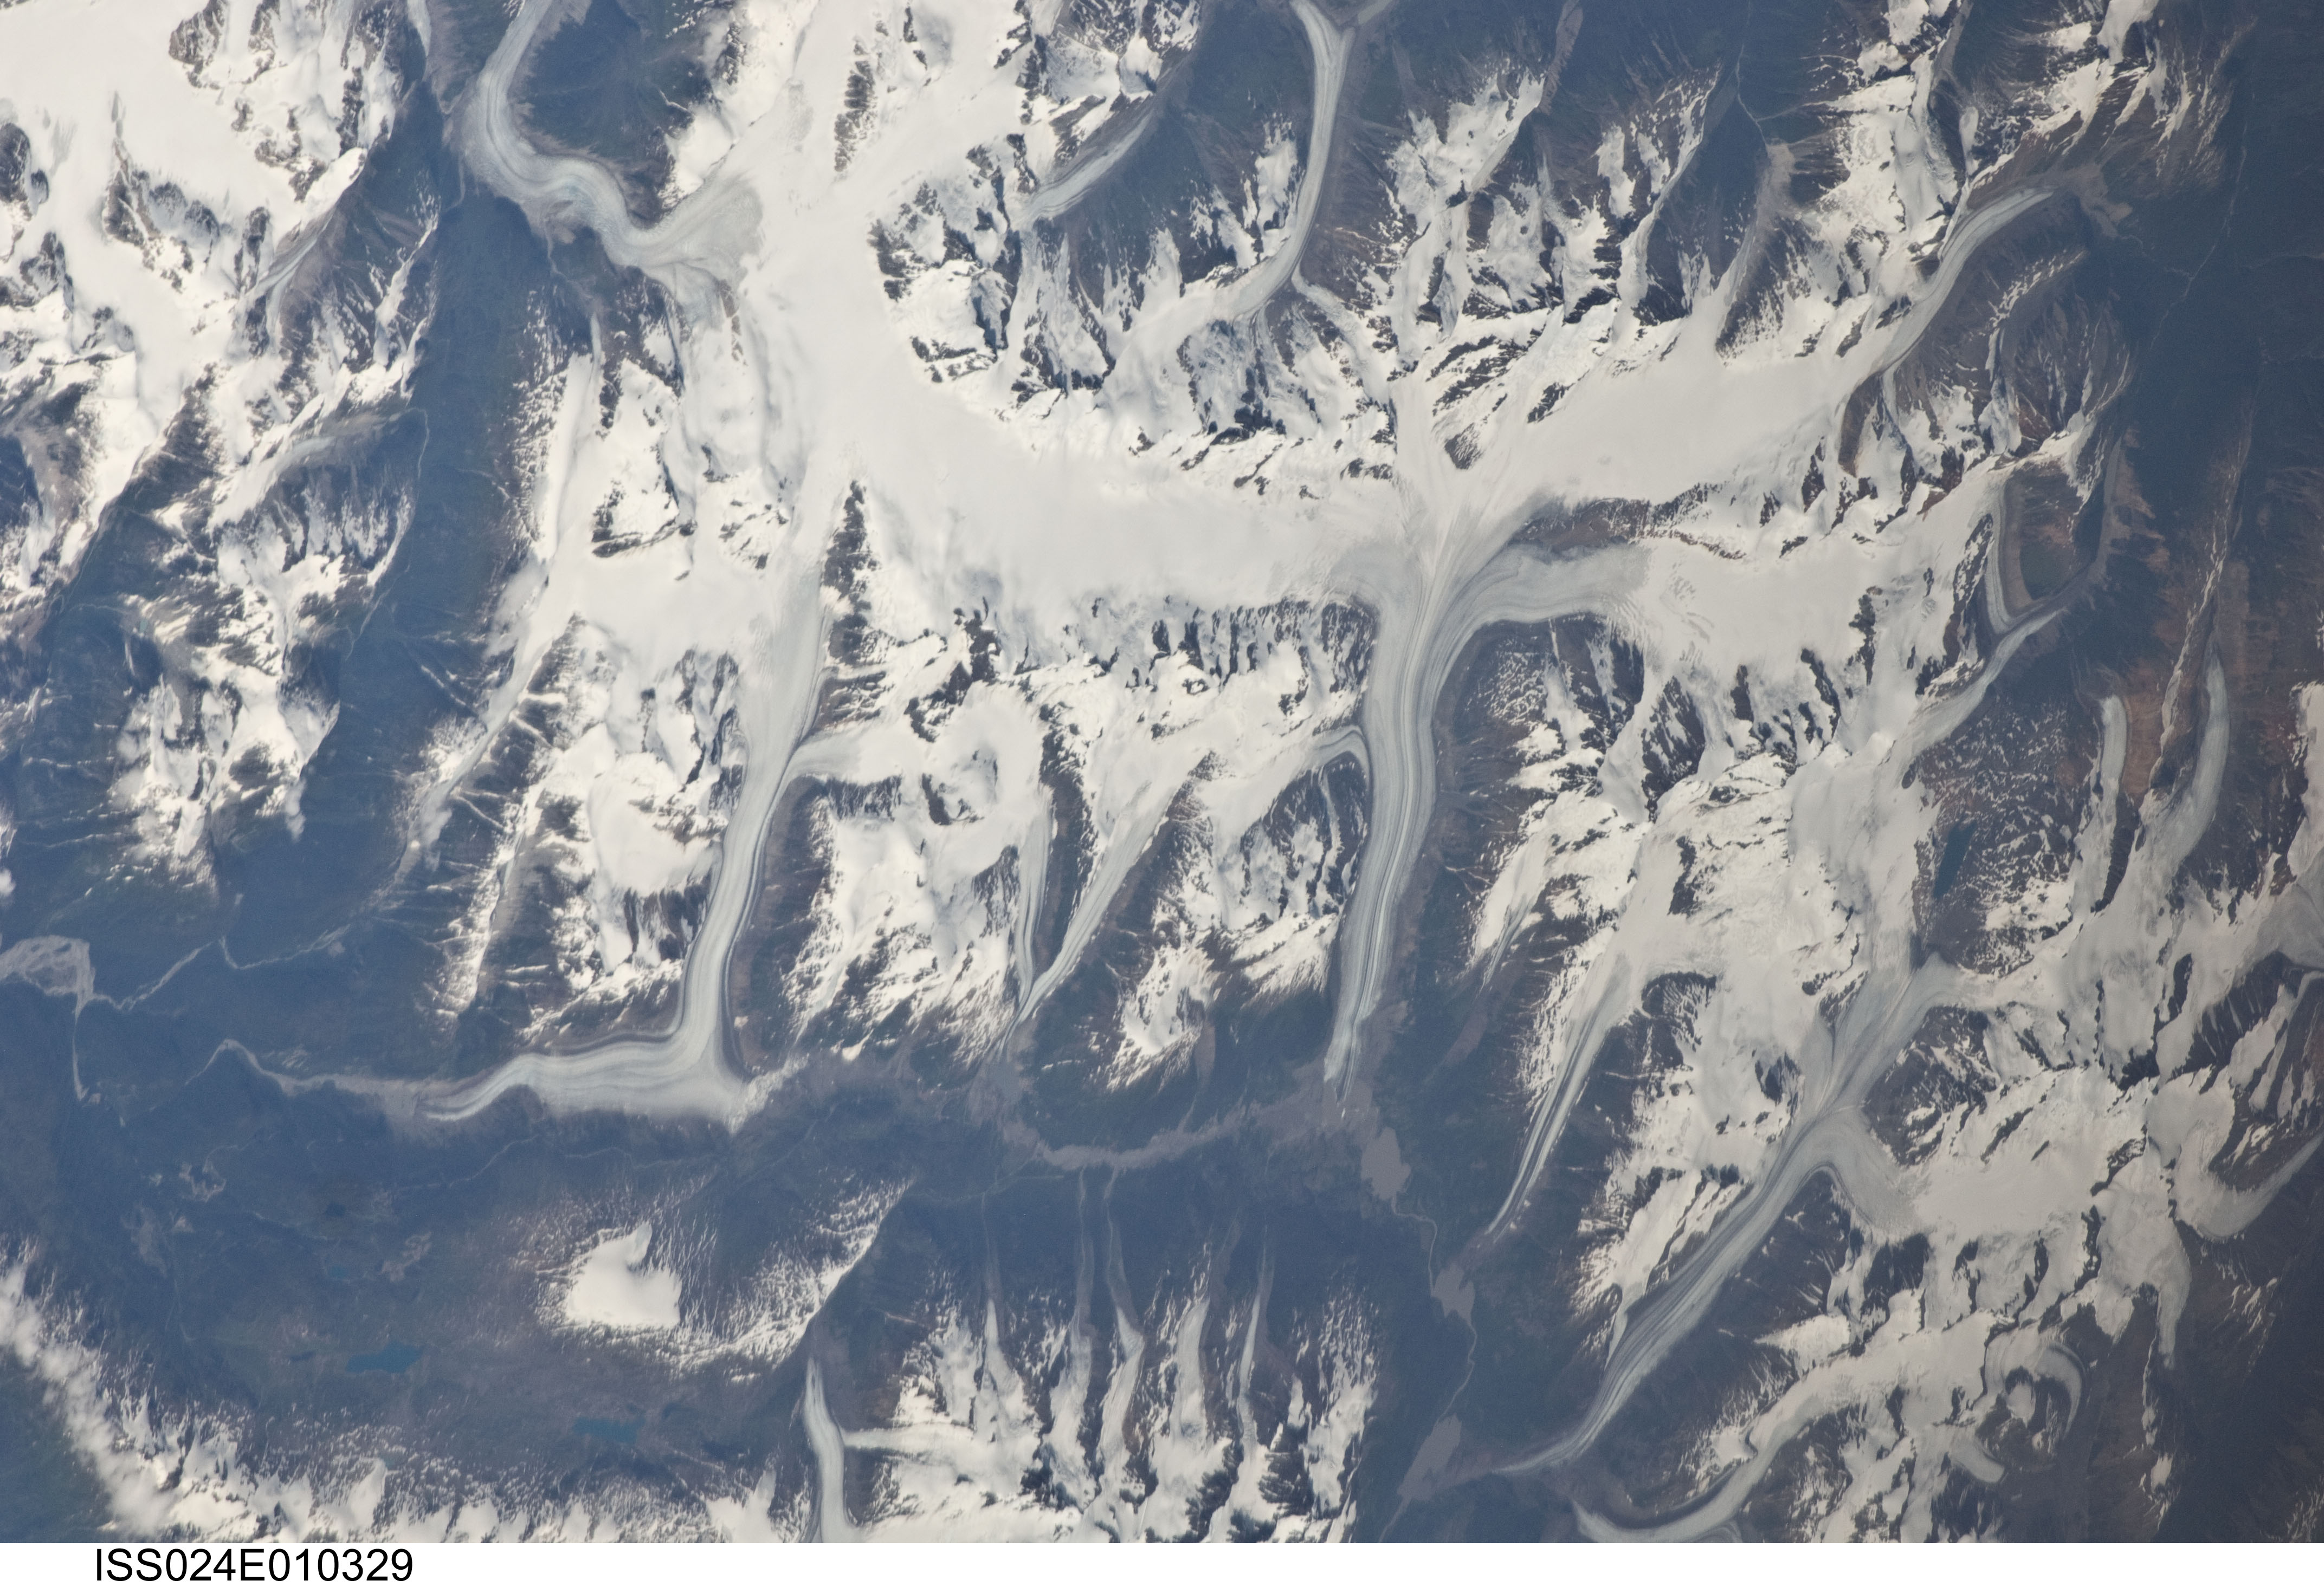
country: CANADA-BC
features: FRANK MACKIE GL., BOWSER R., SNOW, GL.
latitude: 56.3
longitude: -130.2
